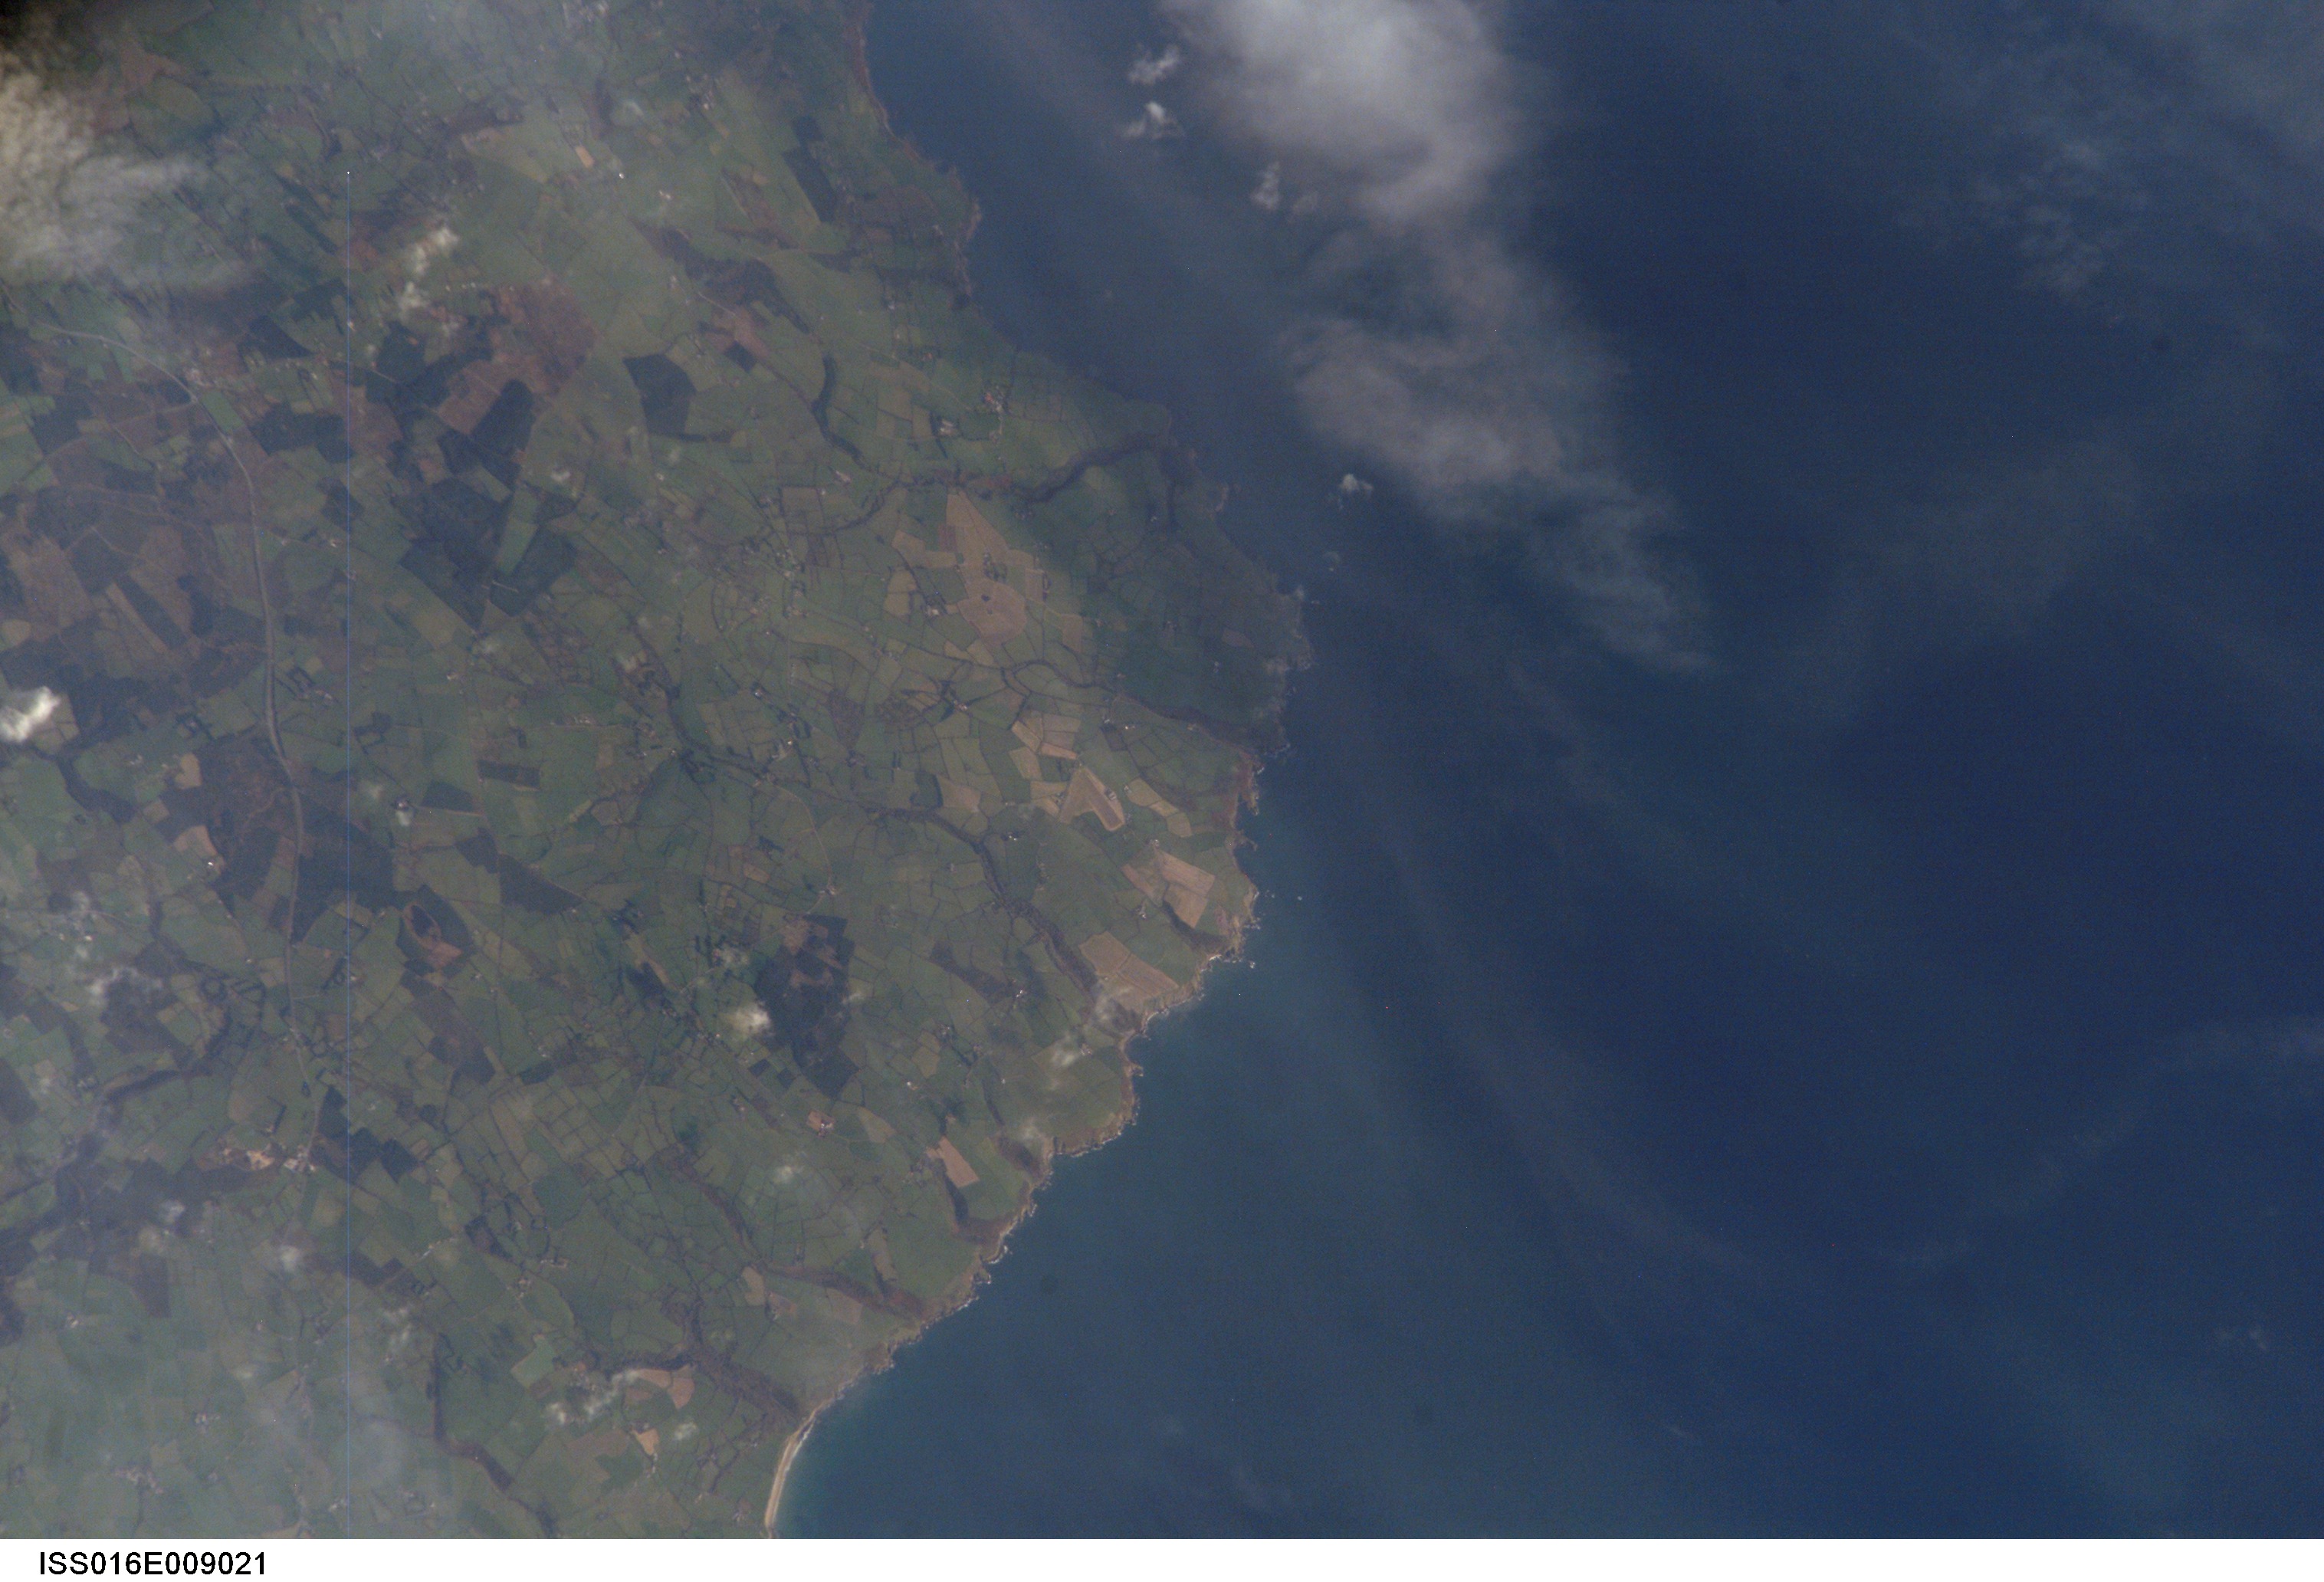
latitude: 52.0
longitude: -7.7
